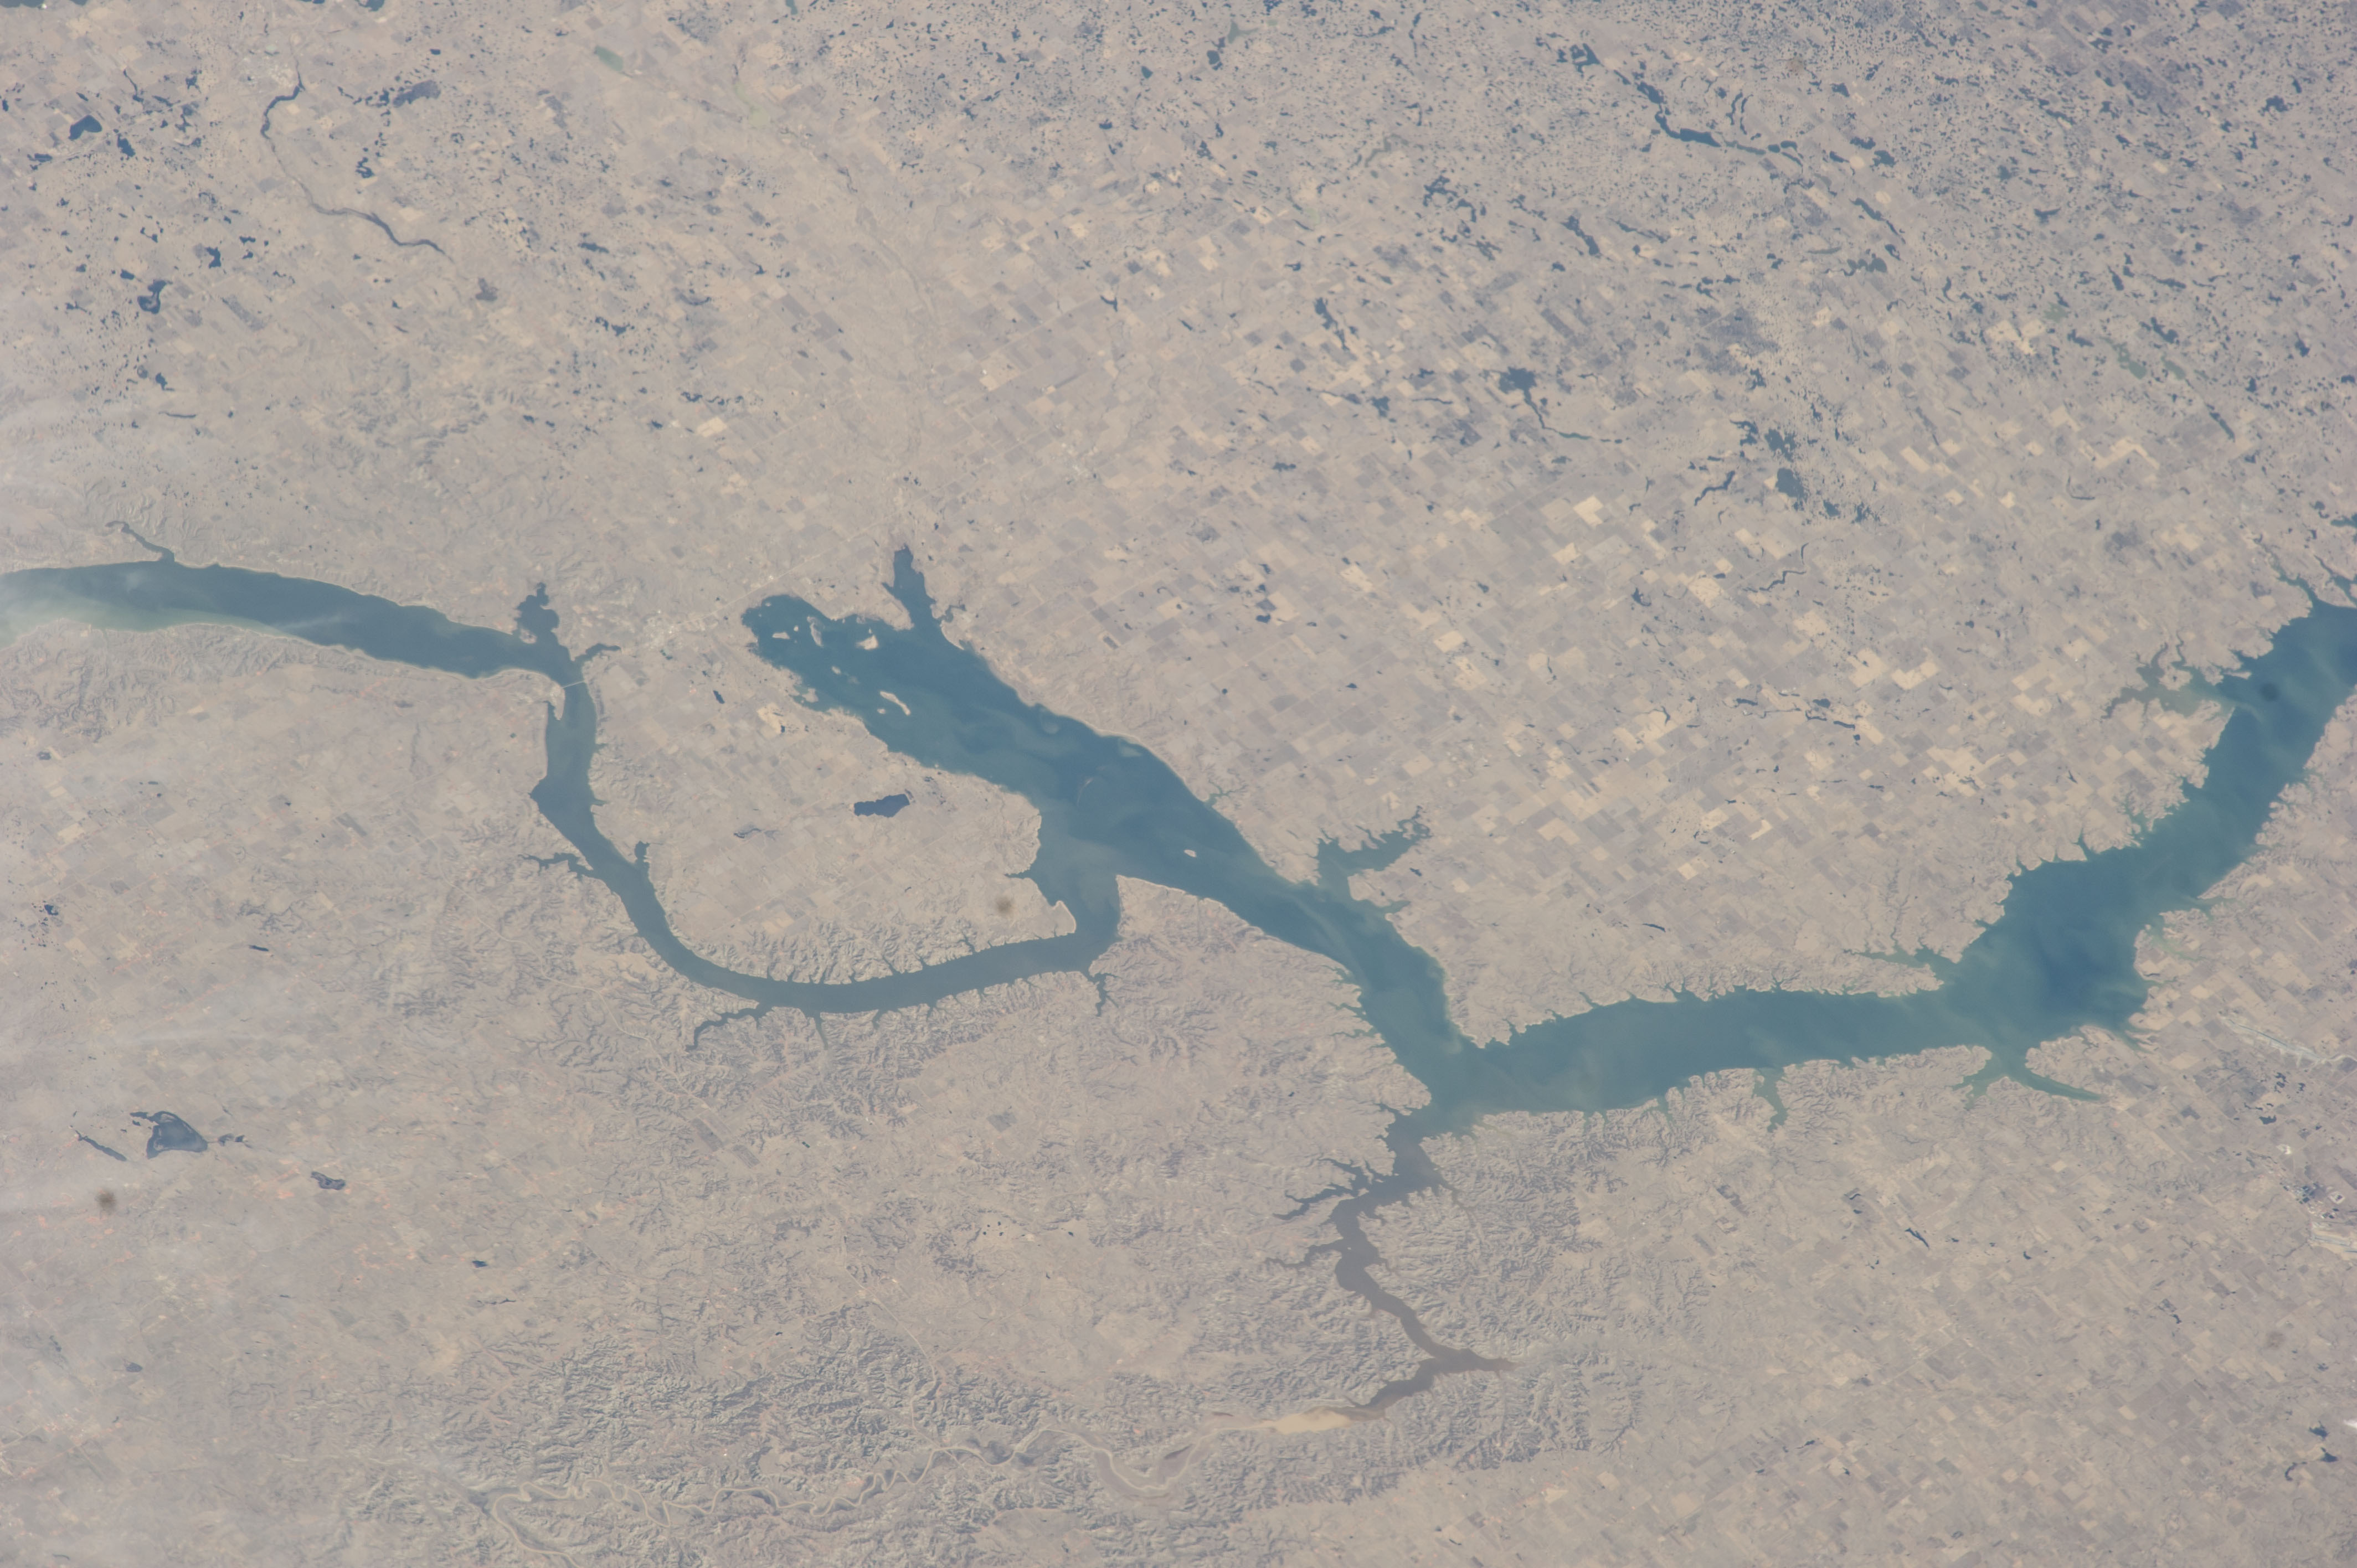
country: USA-NORTH_DAKOTA
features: MISSOURI RIVER, VAN HOOK ARM
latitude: 47.8
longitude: -102.3
